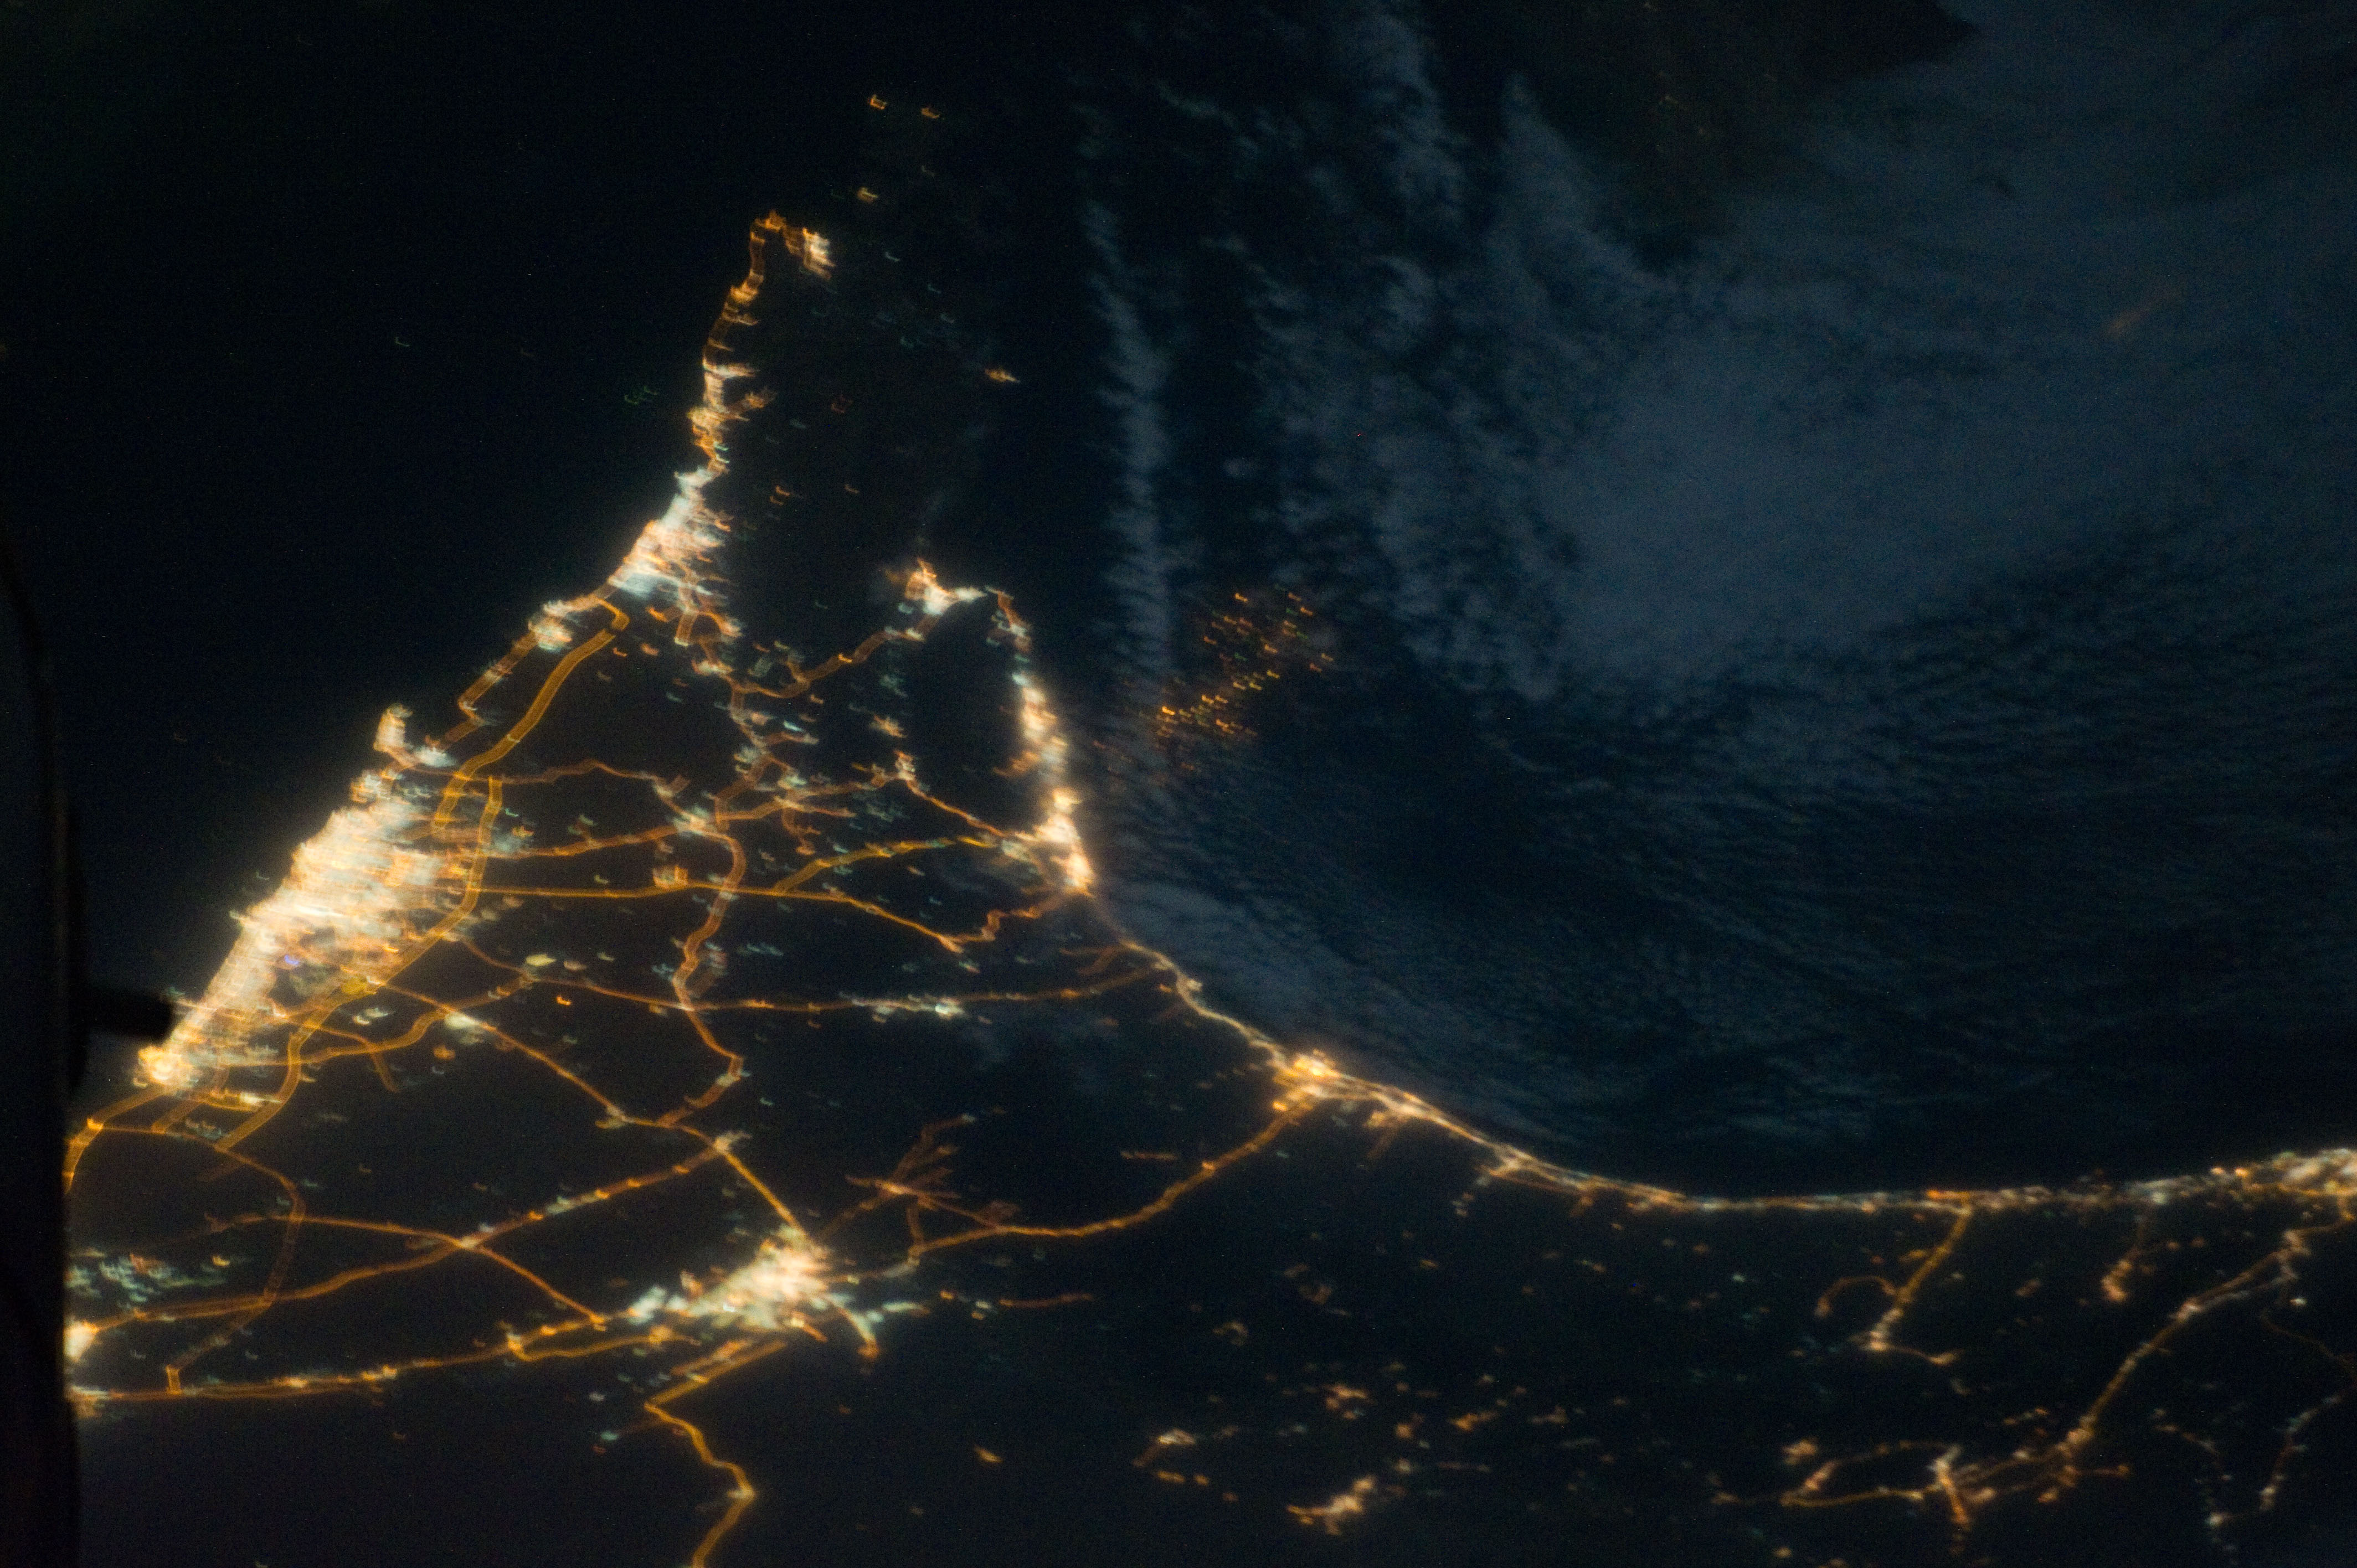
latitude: 25.2
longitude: 55.6
